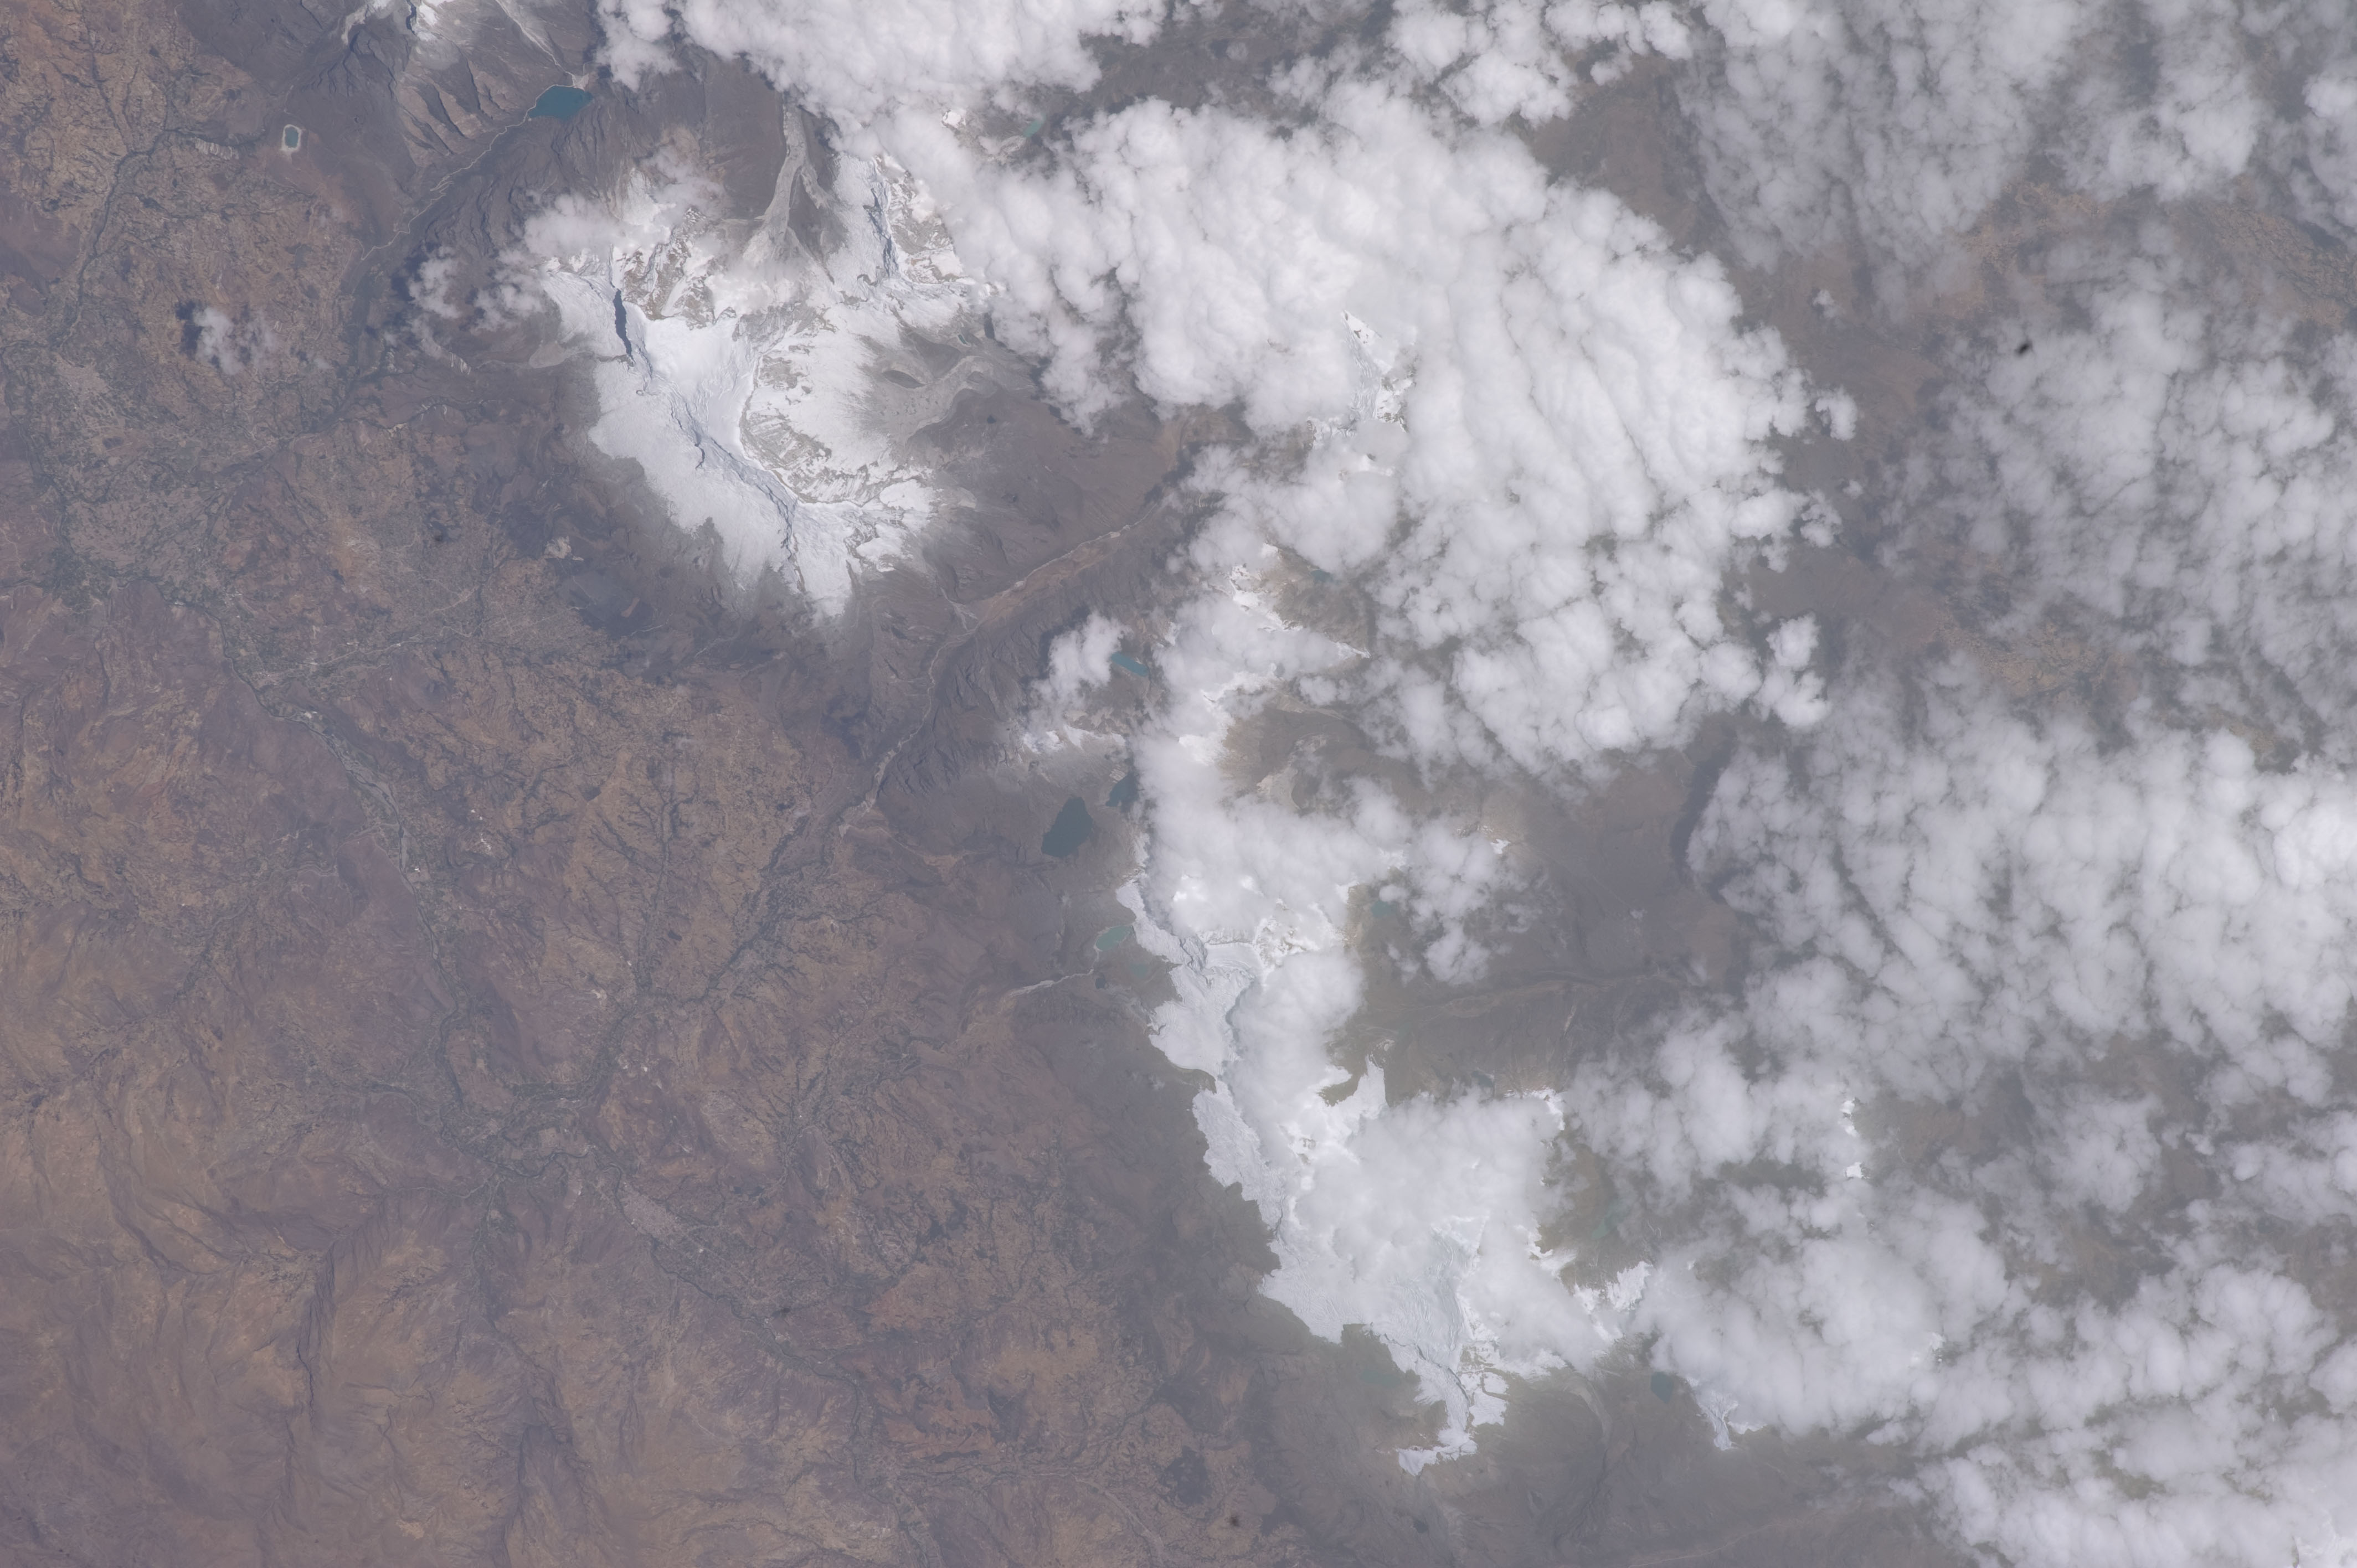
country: PERU
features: HUASCARAN MT., SANTO R., YUNGAY
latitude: -9.2
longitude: -77.5
